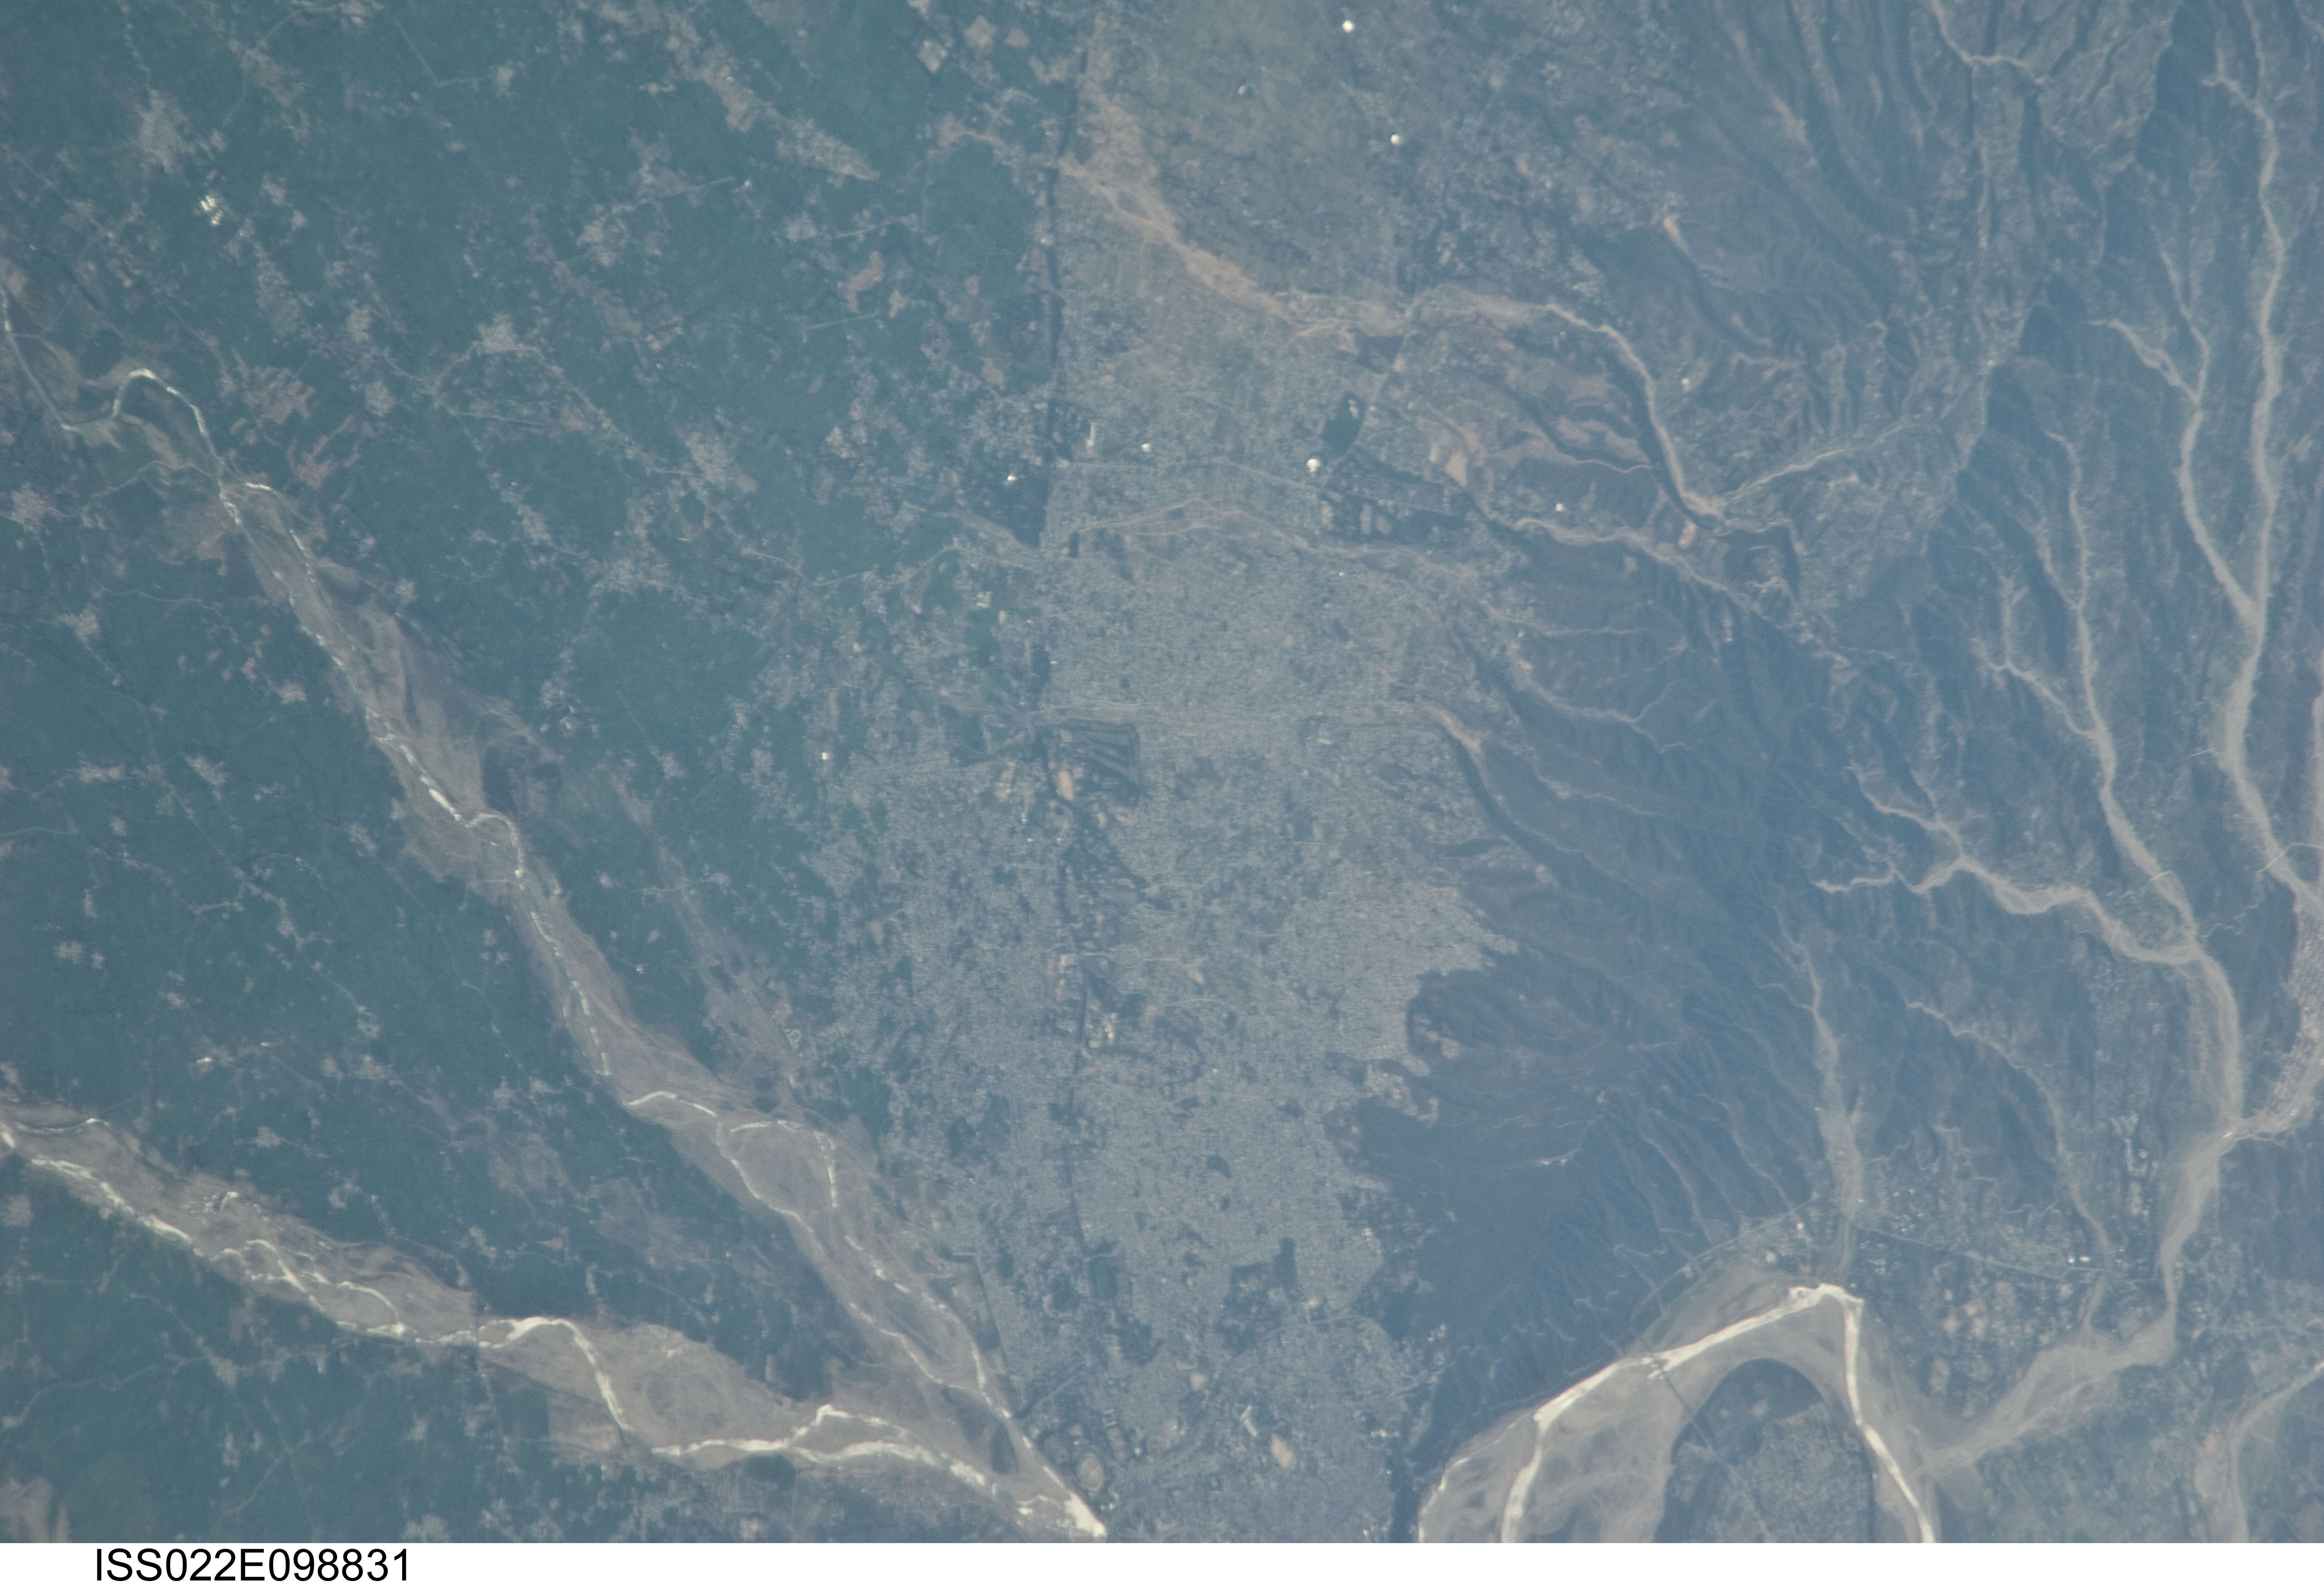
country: INDIA
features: JAMMU, TAWI R., PIR PANJAL FOOTHILLS
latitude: 32.8
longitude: 74.8
